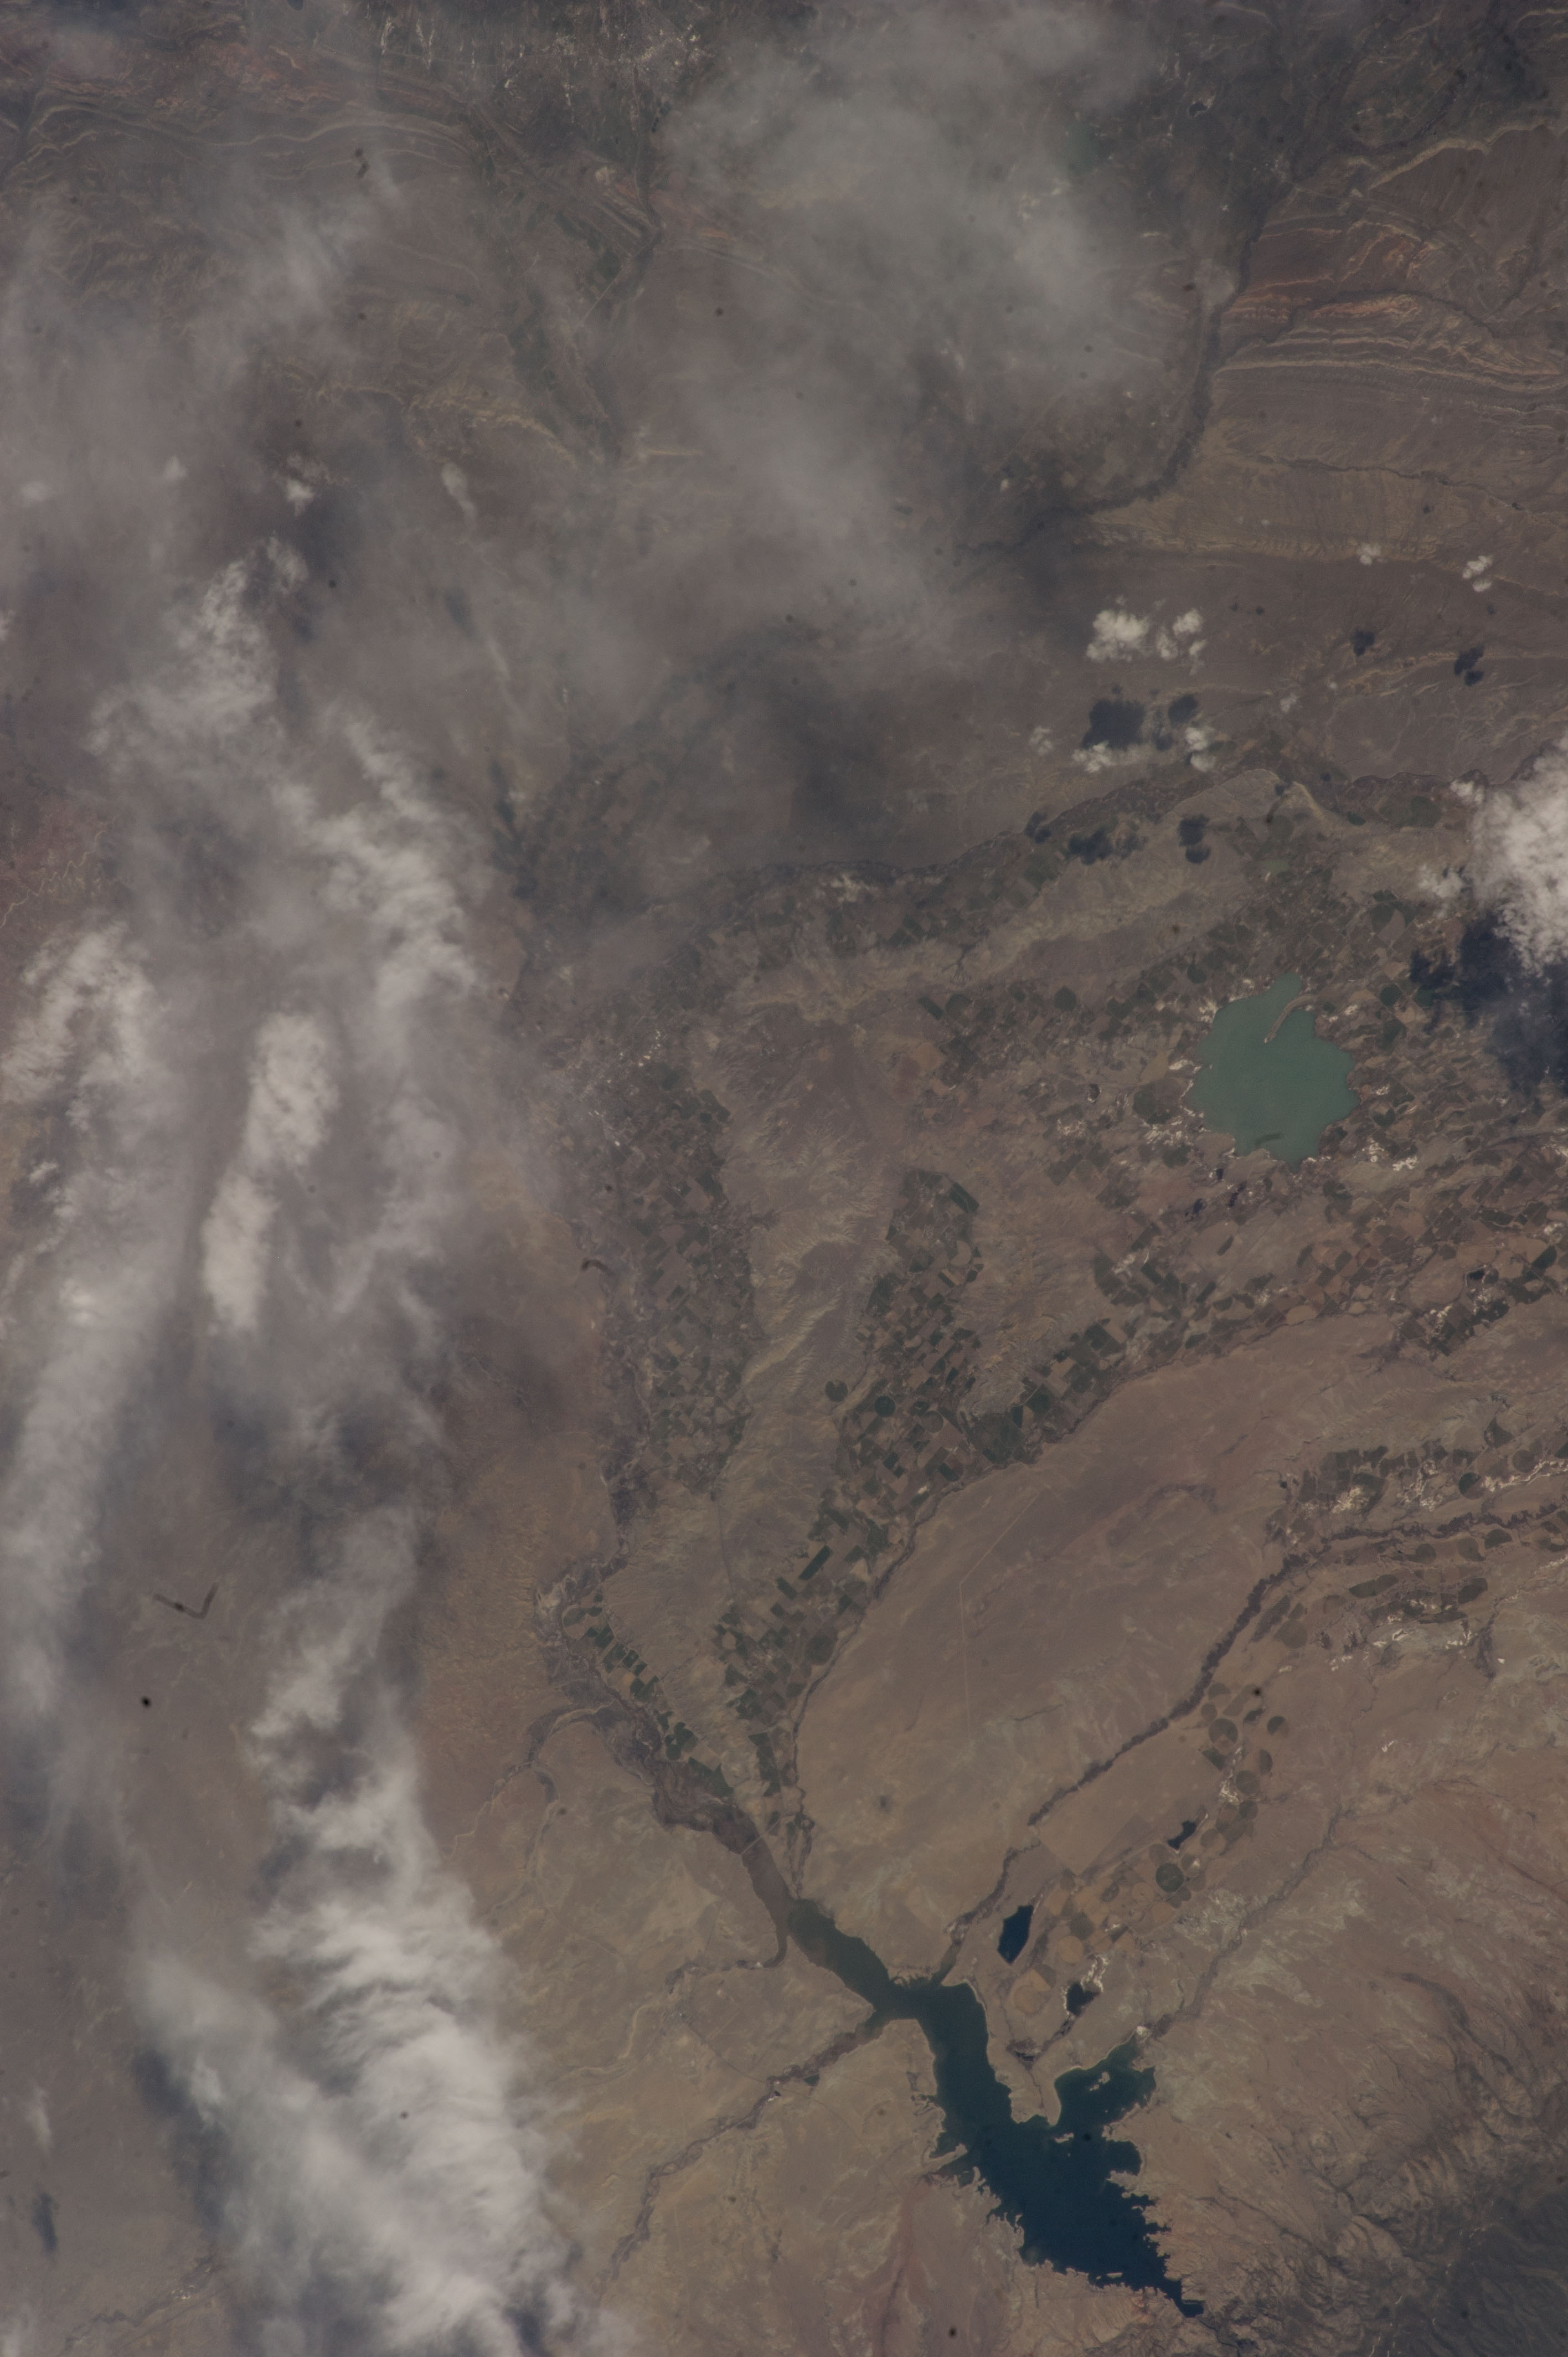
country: USA-WYOMING
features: BOYSEN STATE PARK, MIDVAL CITY, BOYSEN RESERVOIR, WYOMING
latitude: 43.1
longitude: -108.4
